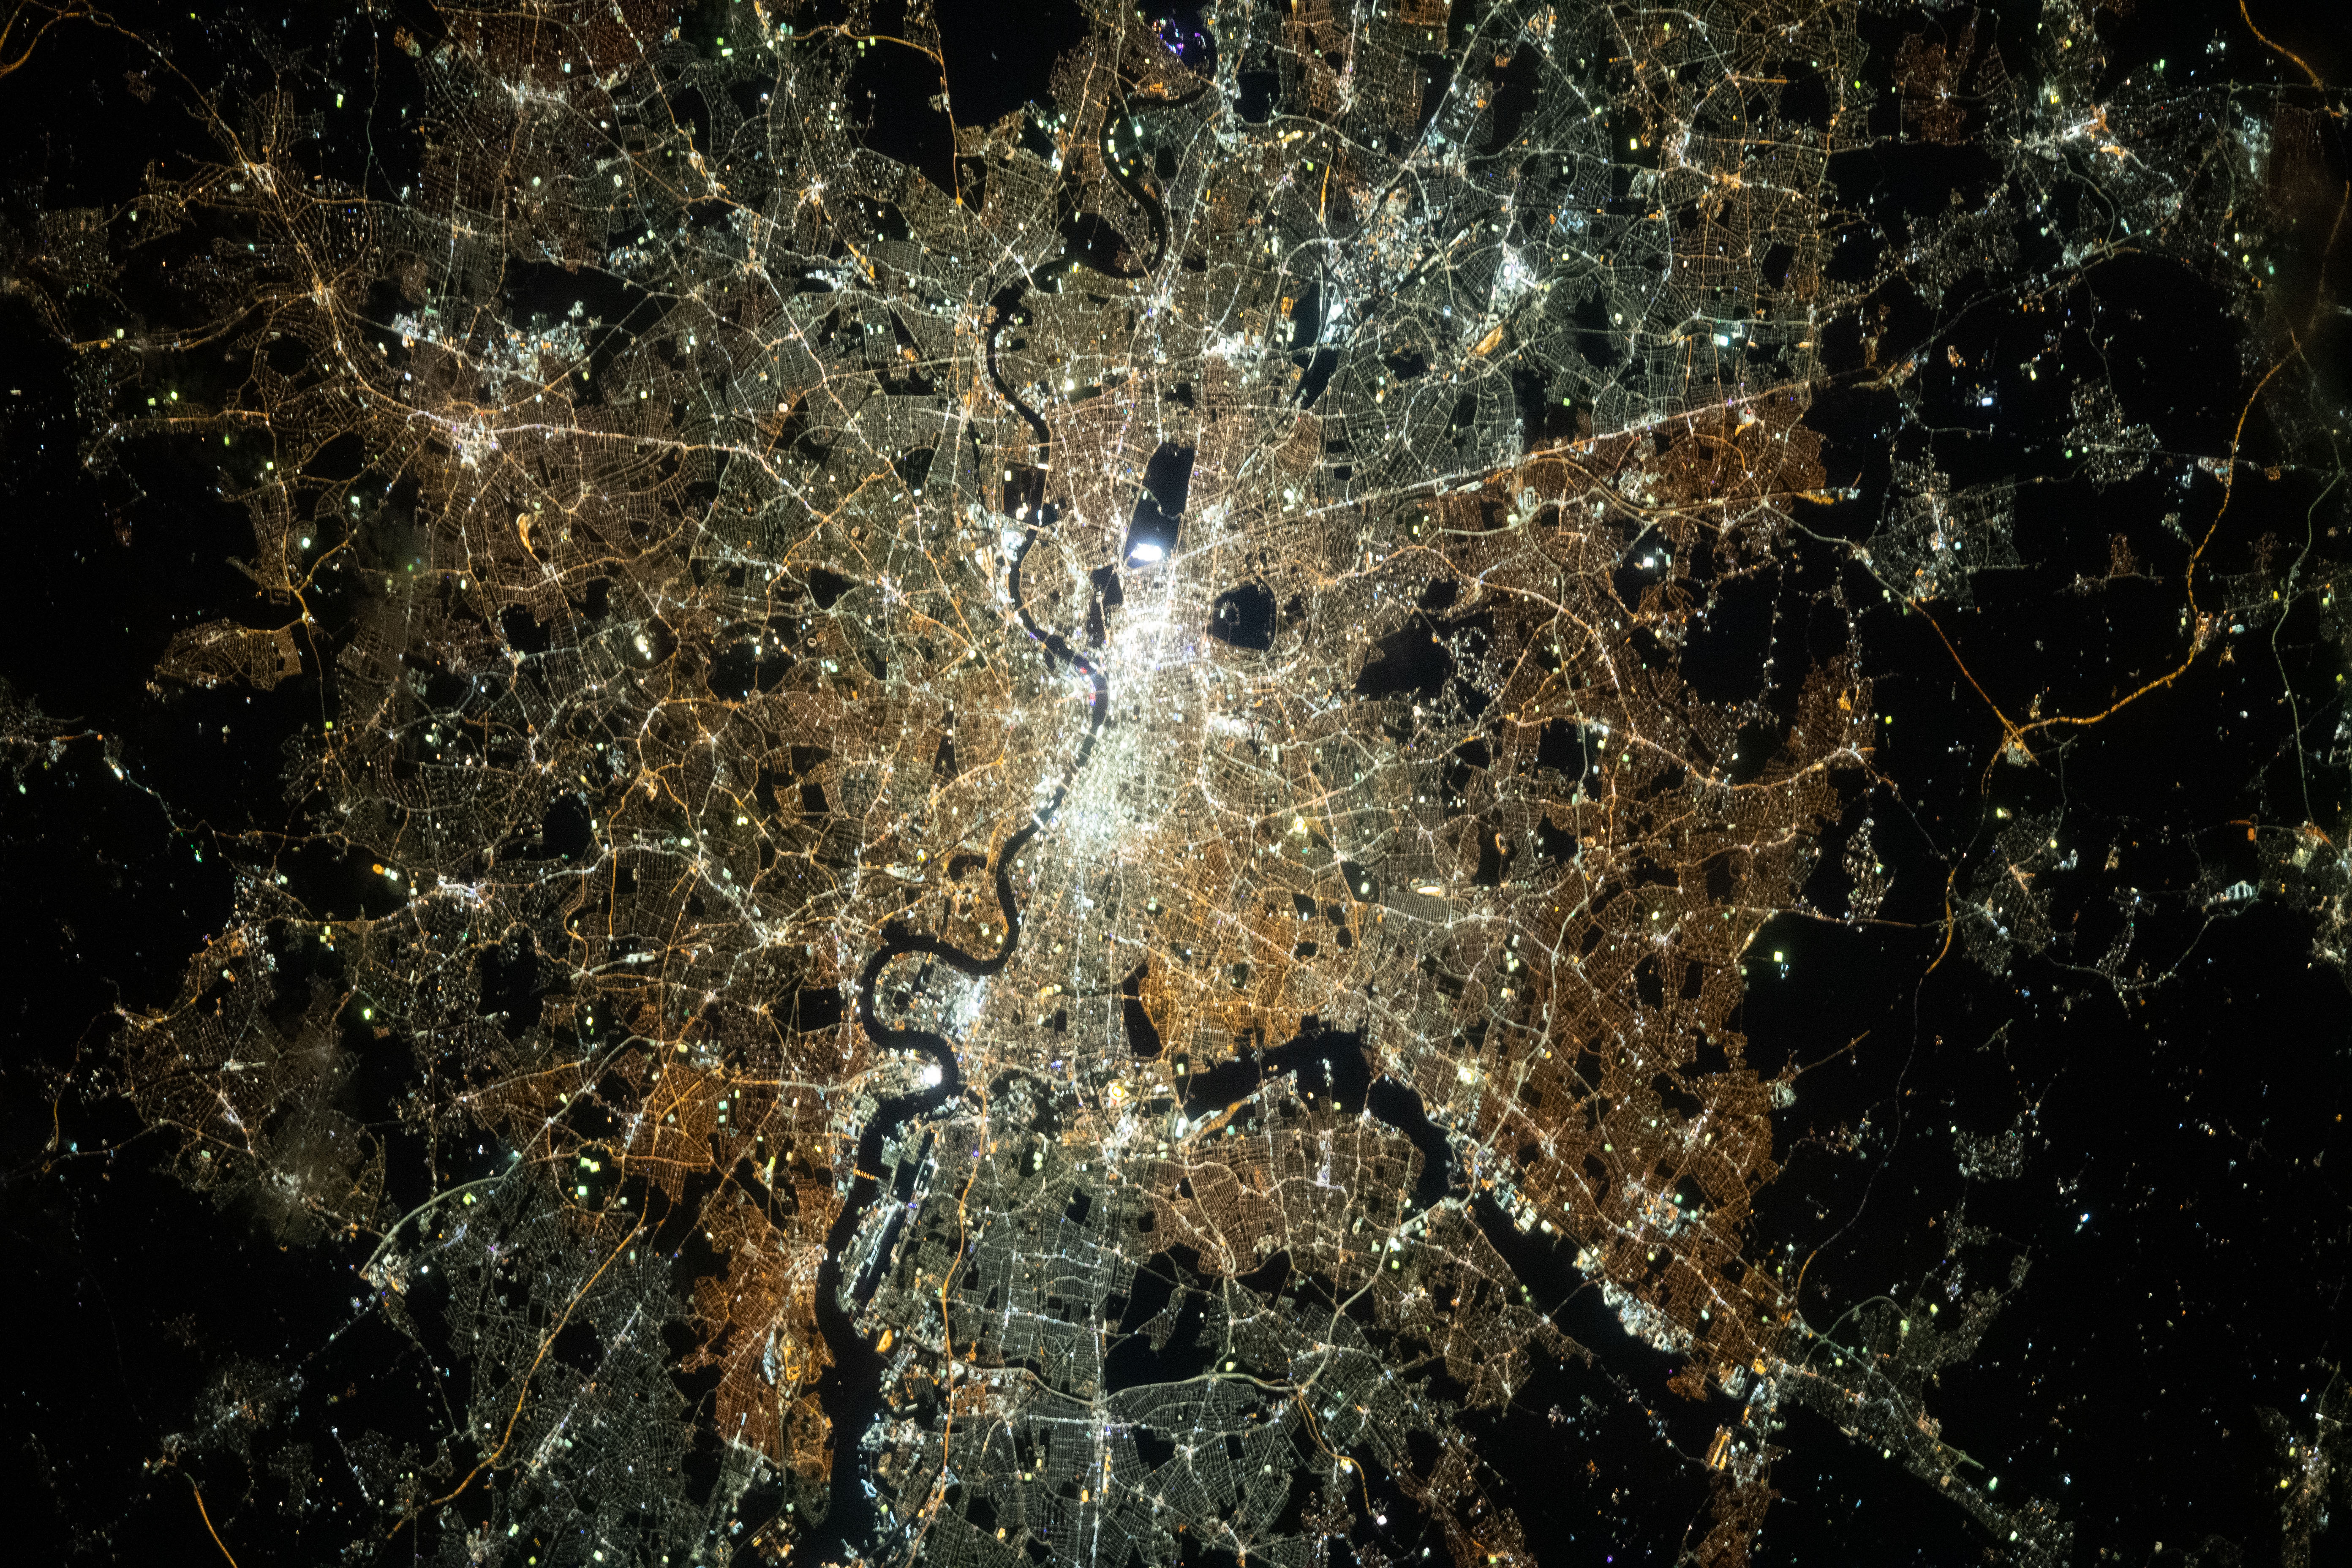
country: UK-ENGLAND
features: LONDON, RIVER THAMES, CITY LIGHTS
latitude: 51.5
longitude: -0.1
